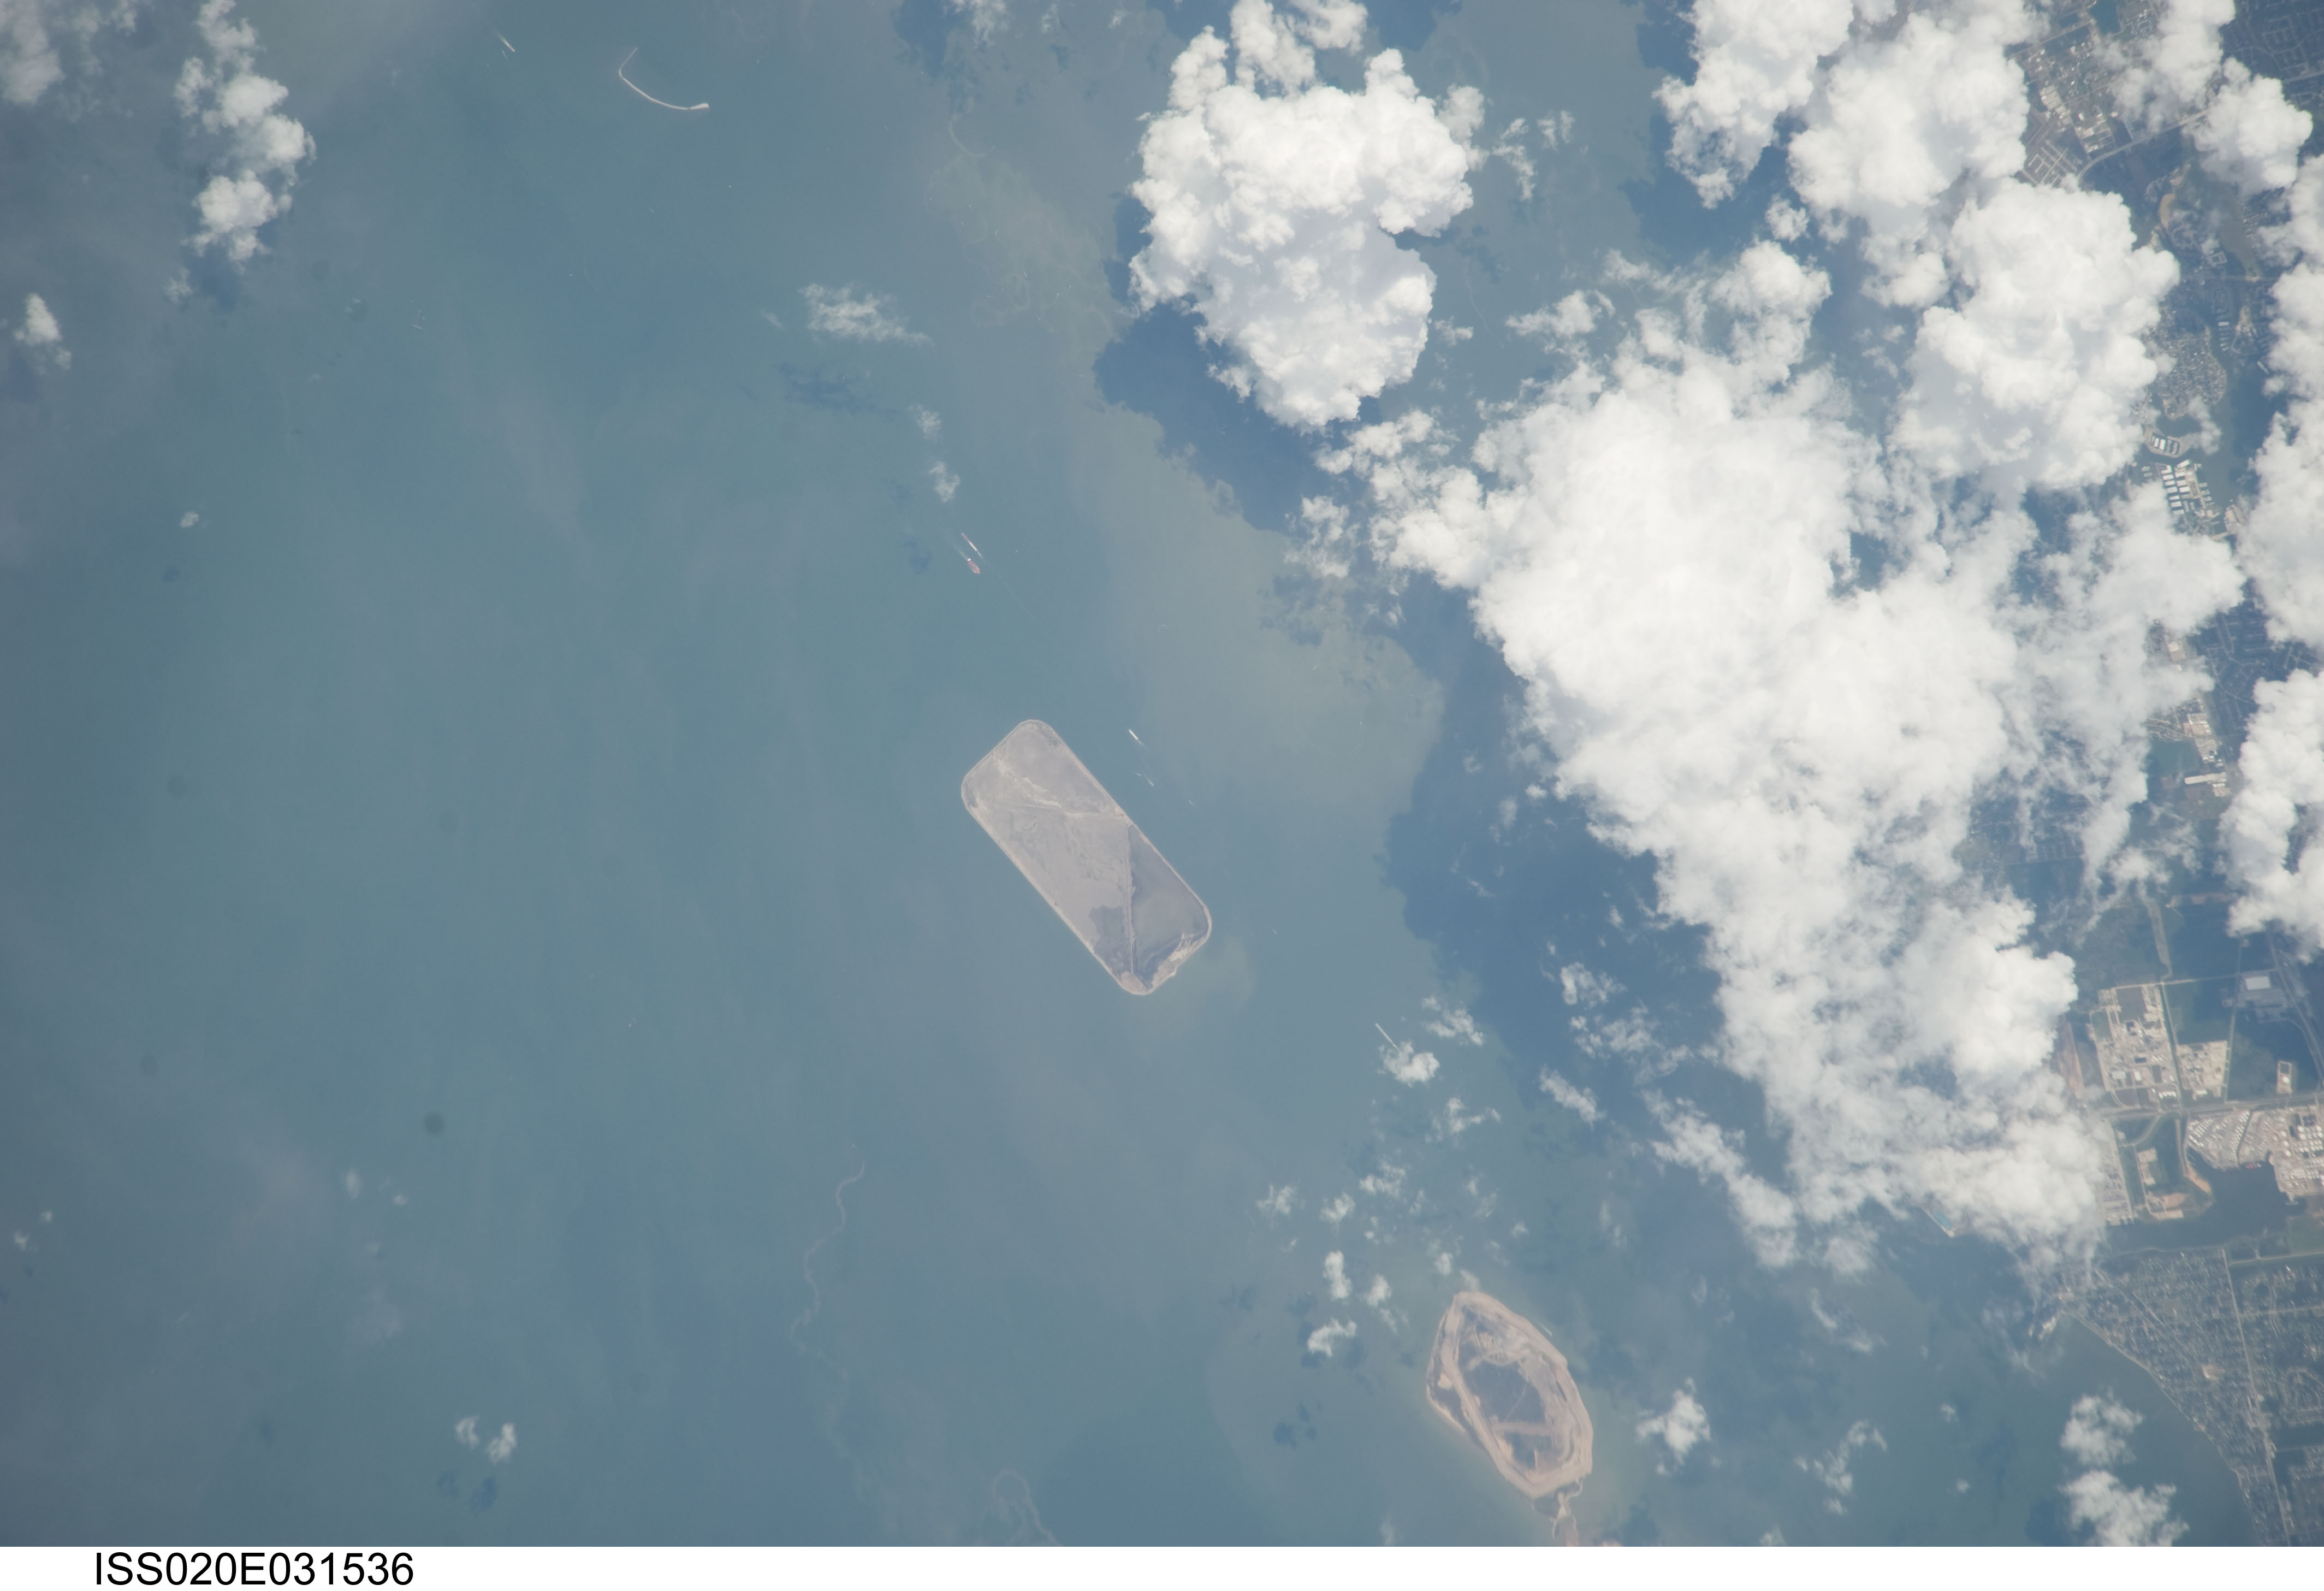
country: USA-TEXAS
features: NW. GALVESTON BAY, ISLANDS, RED BLUFF AREA
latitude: 29.6
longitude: -95.0
